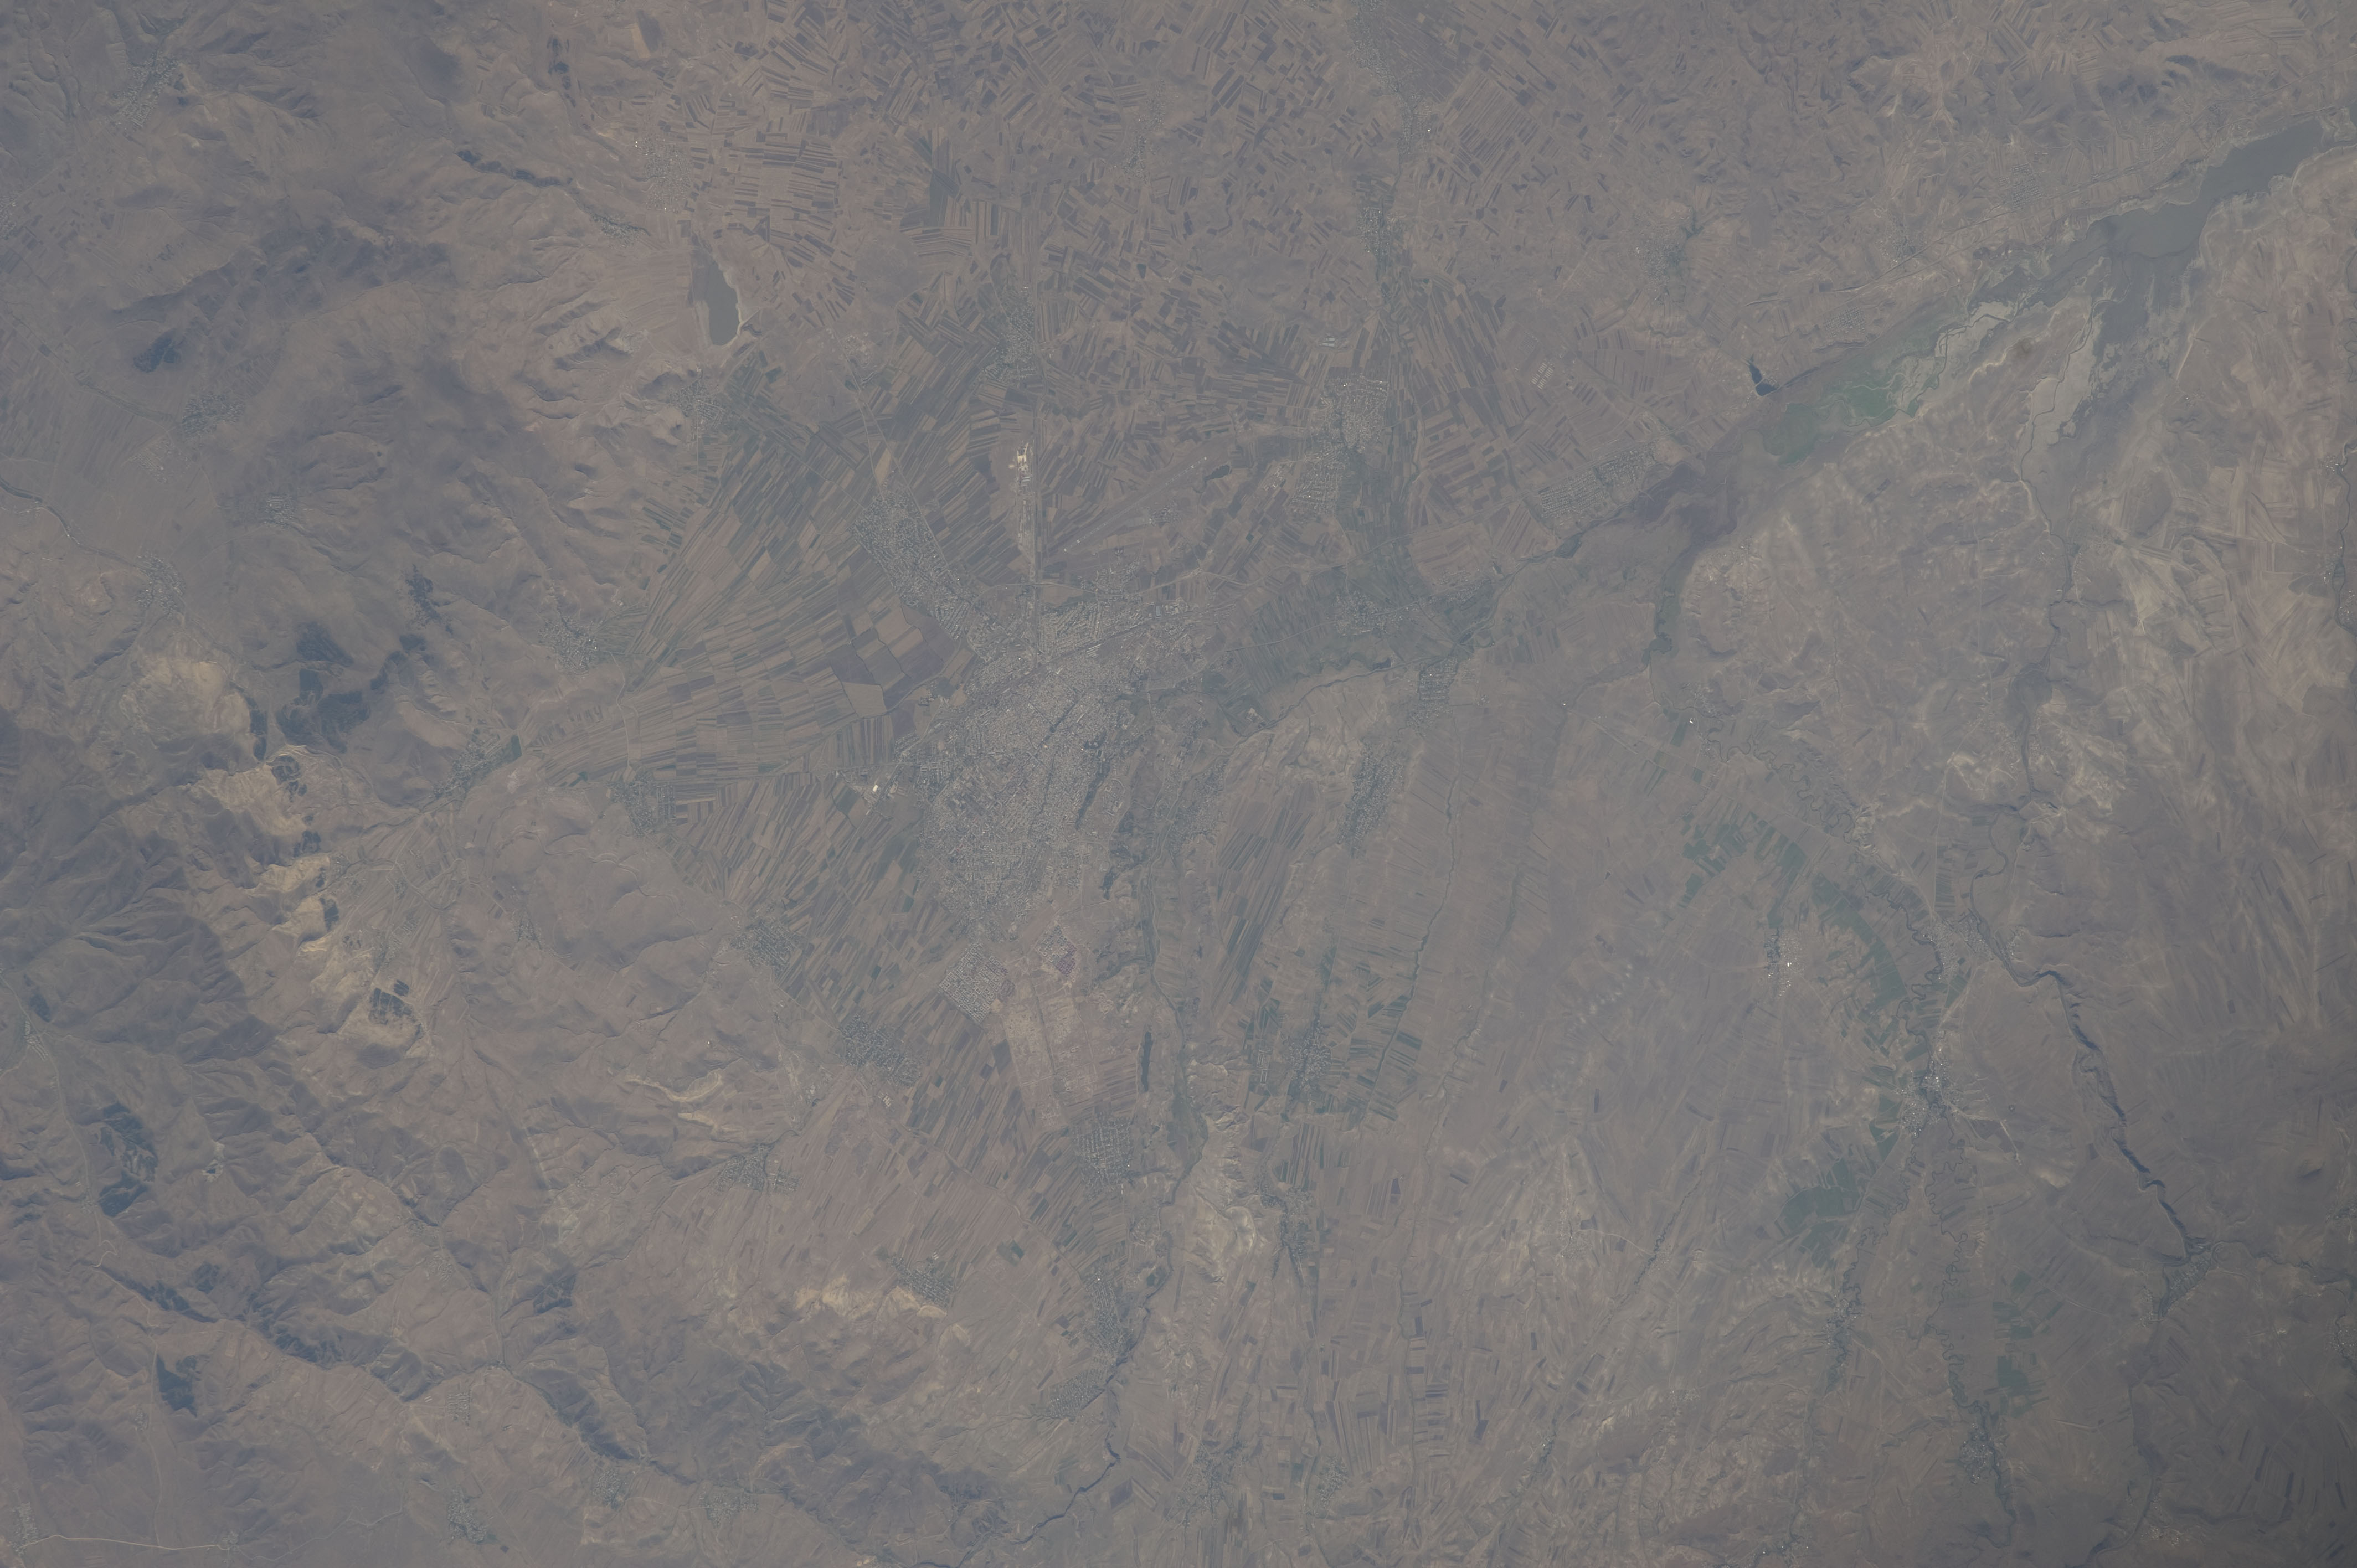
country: TURKEY
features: GYUMRI, AGR., ARPACAY RES., AIRPORT
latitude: 40.7
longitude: 43.6
